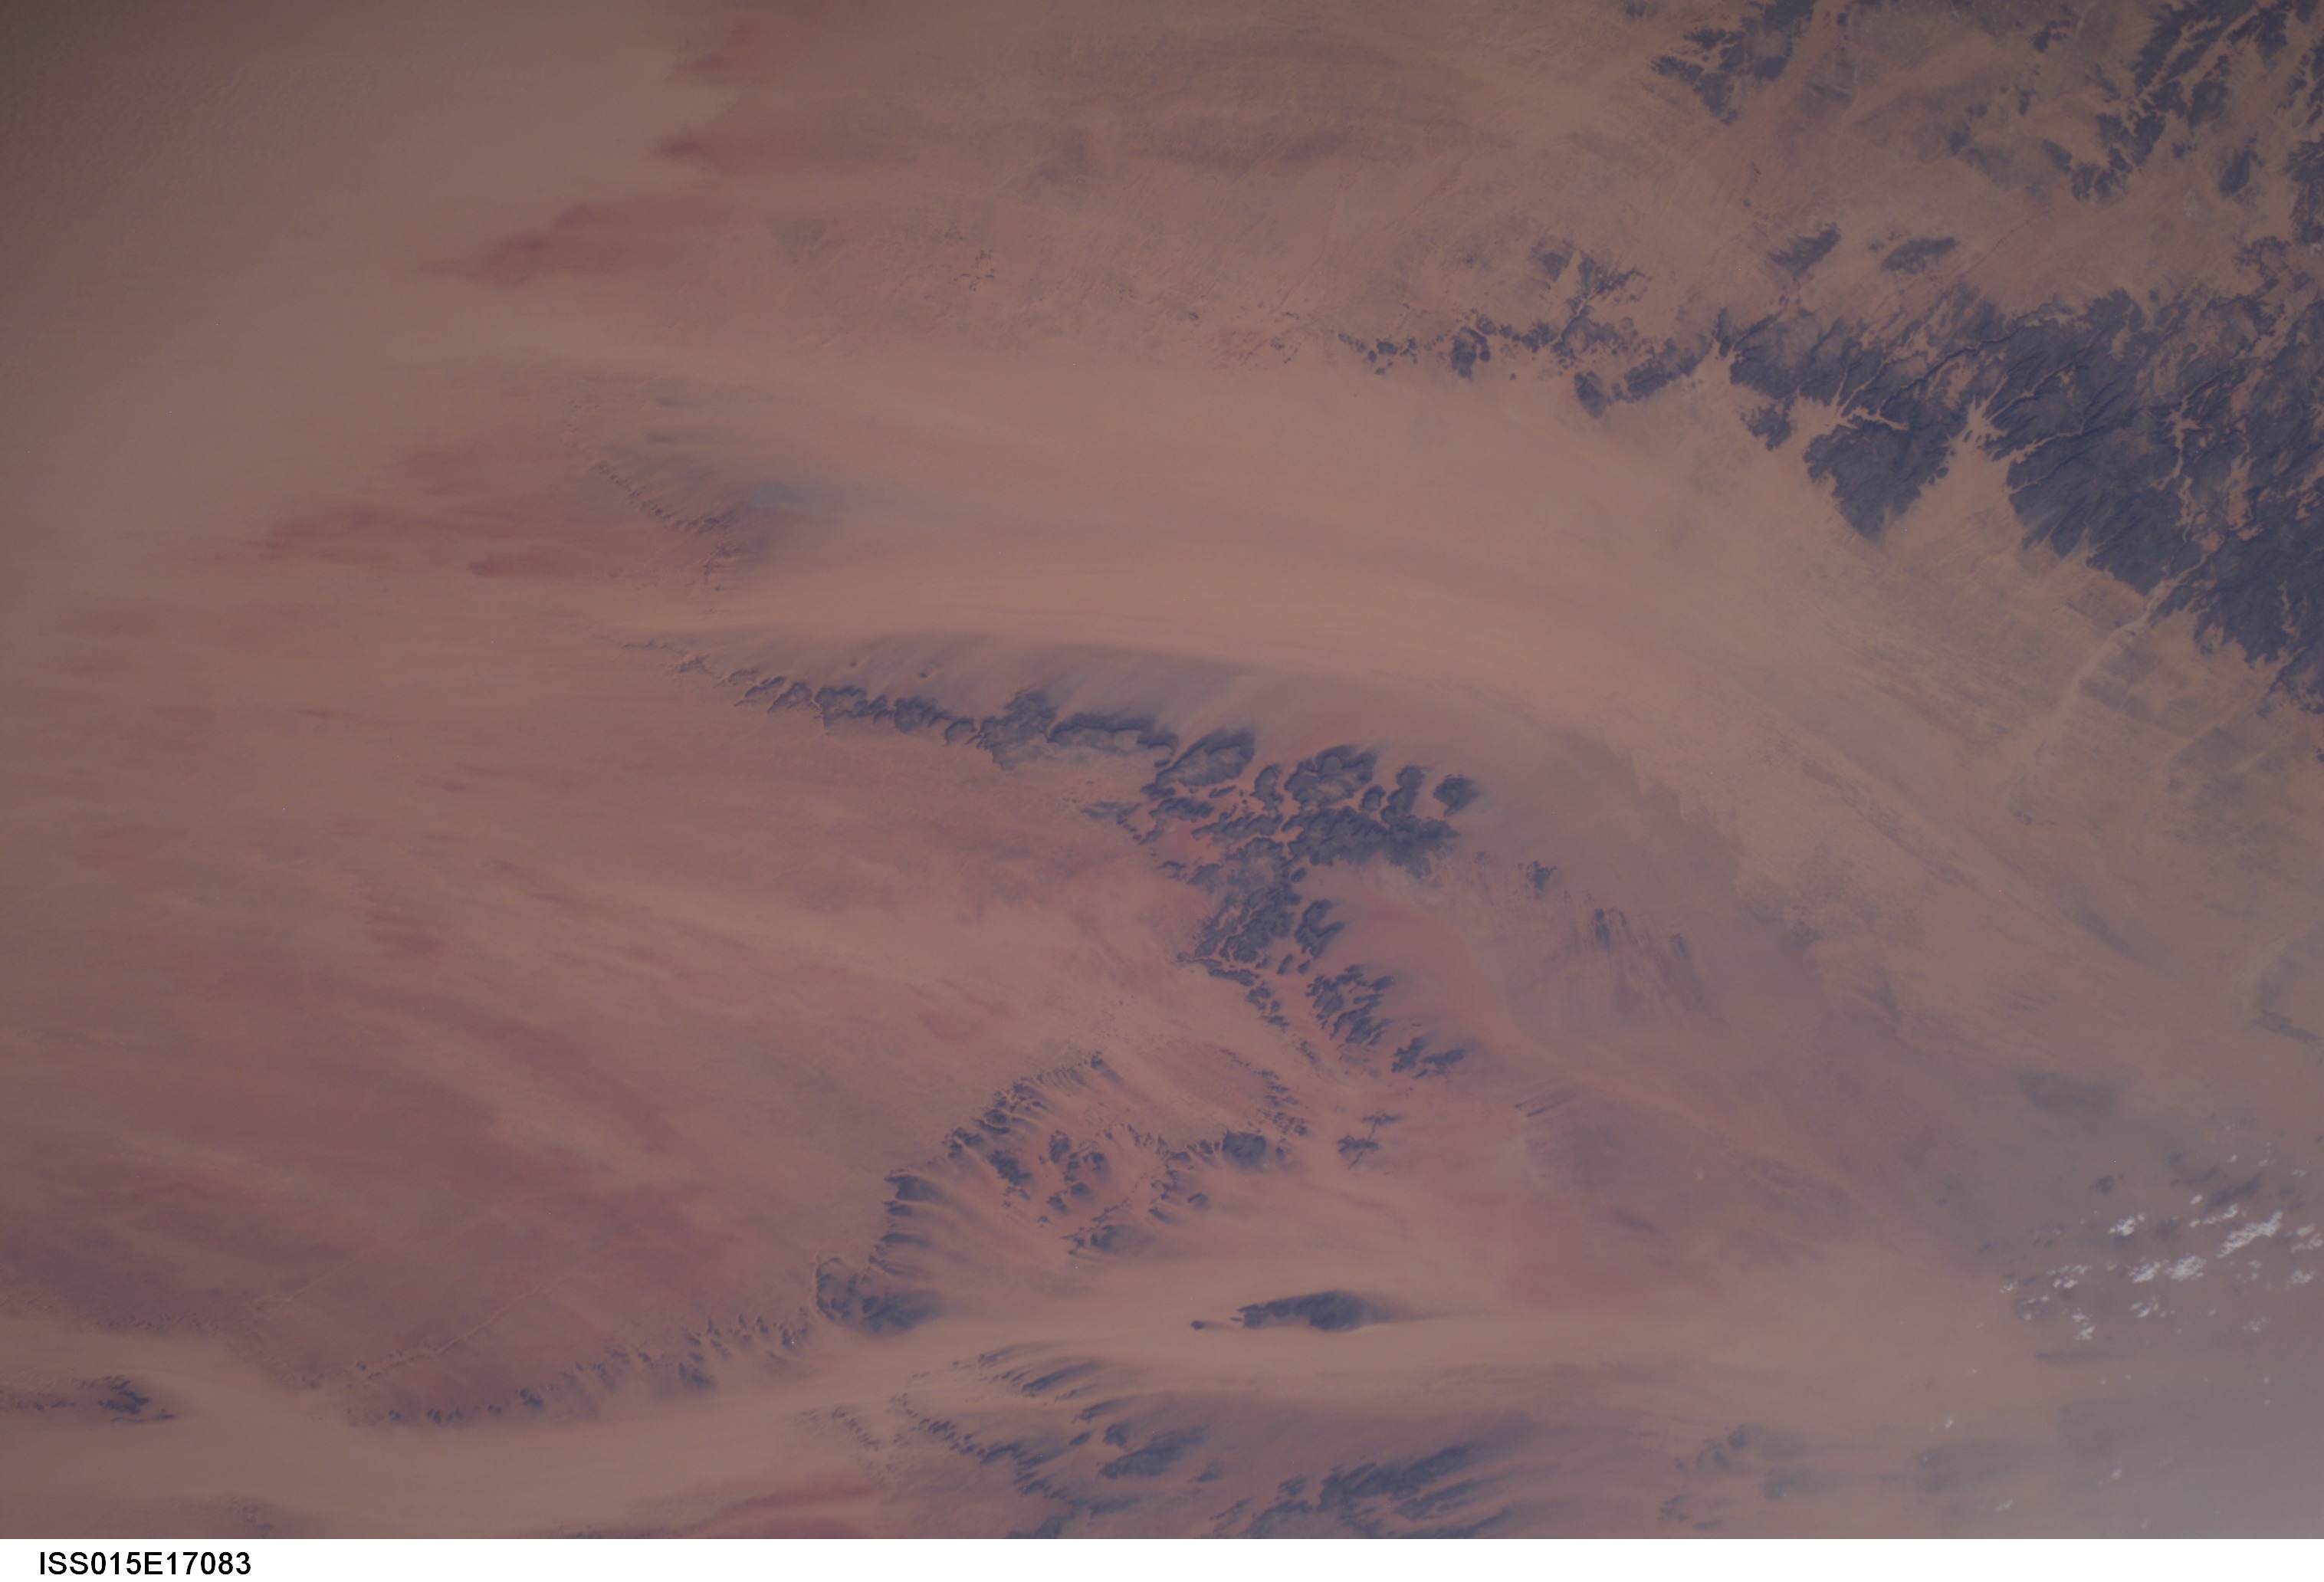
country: CHAD
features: DU MOURDI DEP., OUTCROPS
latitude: 18.5
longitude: 23.5
